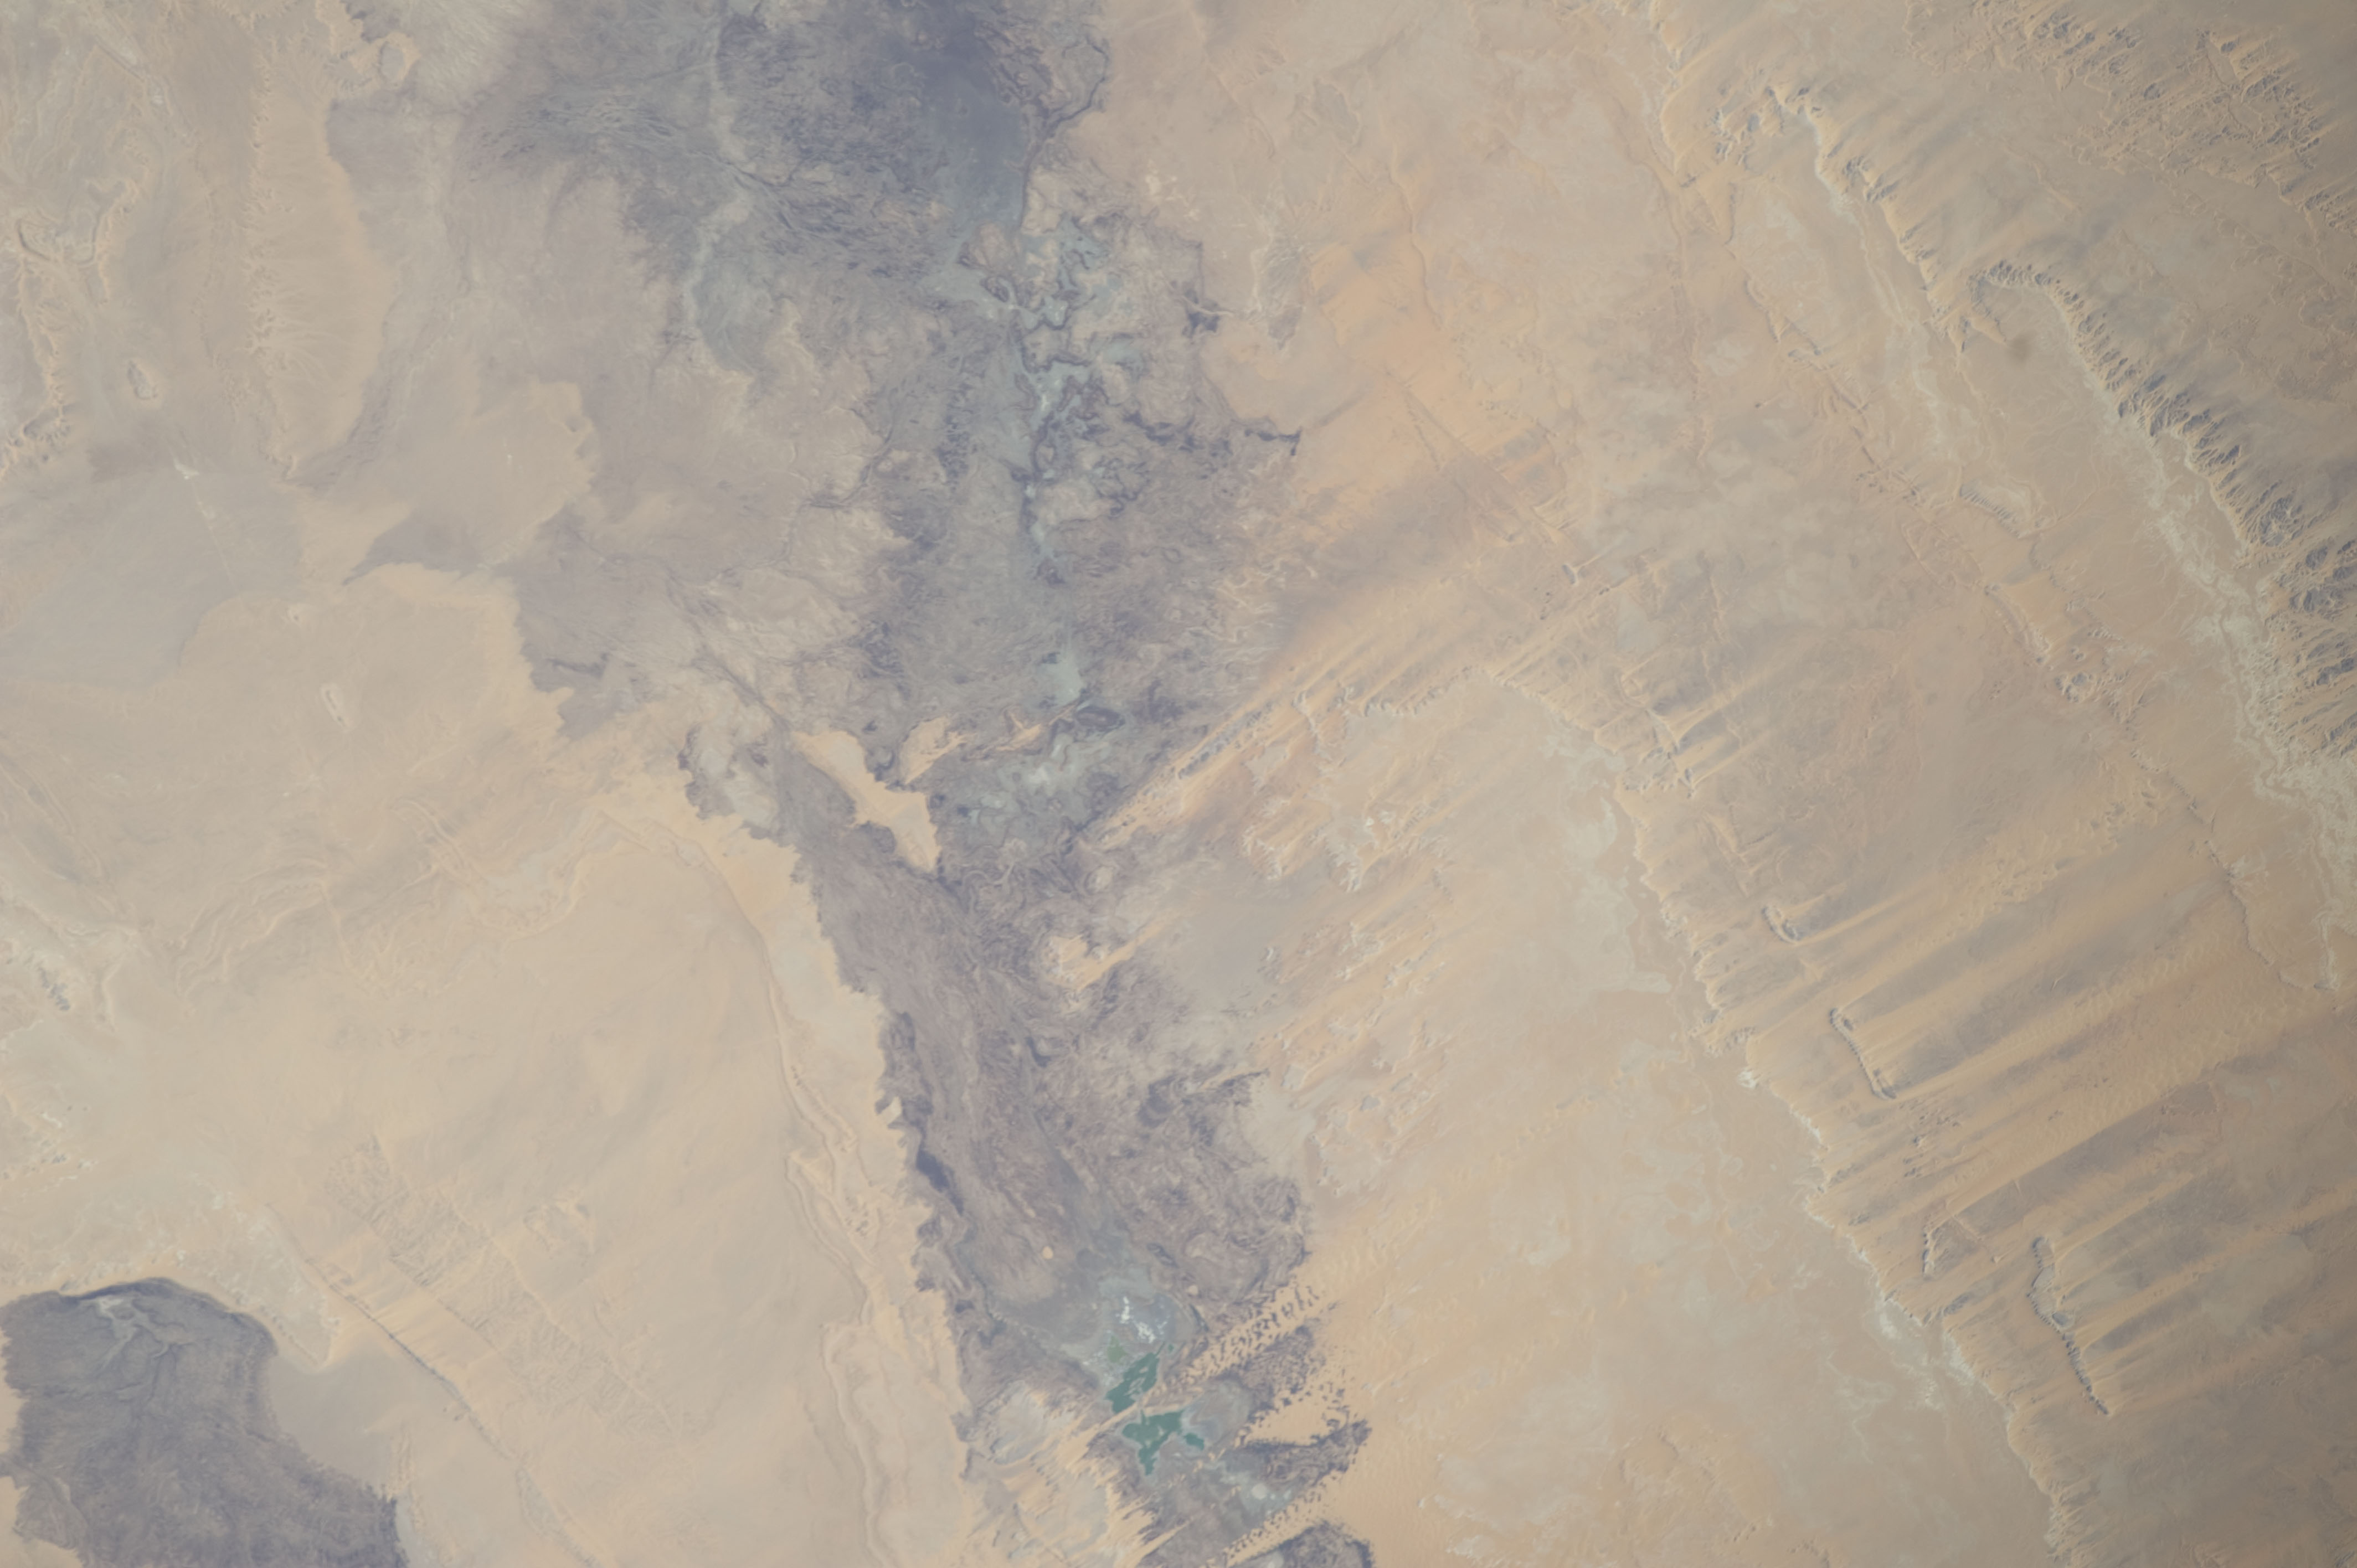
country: EGYPT
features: TOSHKA LAKES, CENTRAL BASIN
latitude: 23.0
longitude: 30.9
